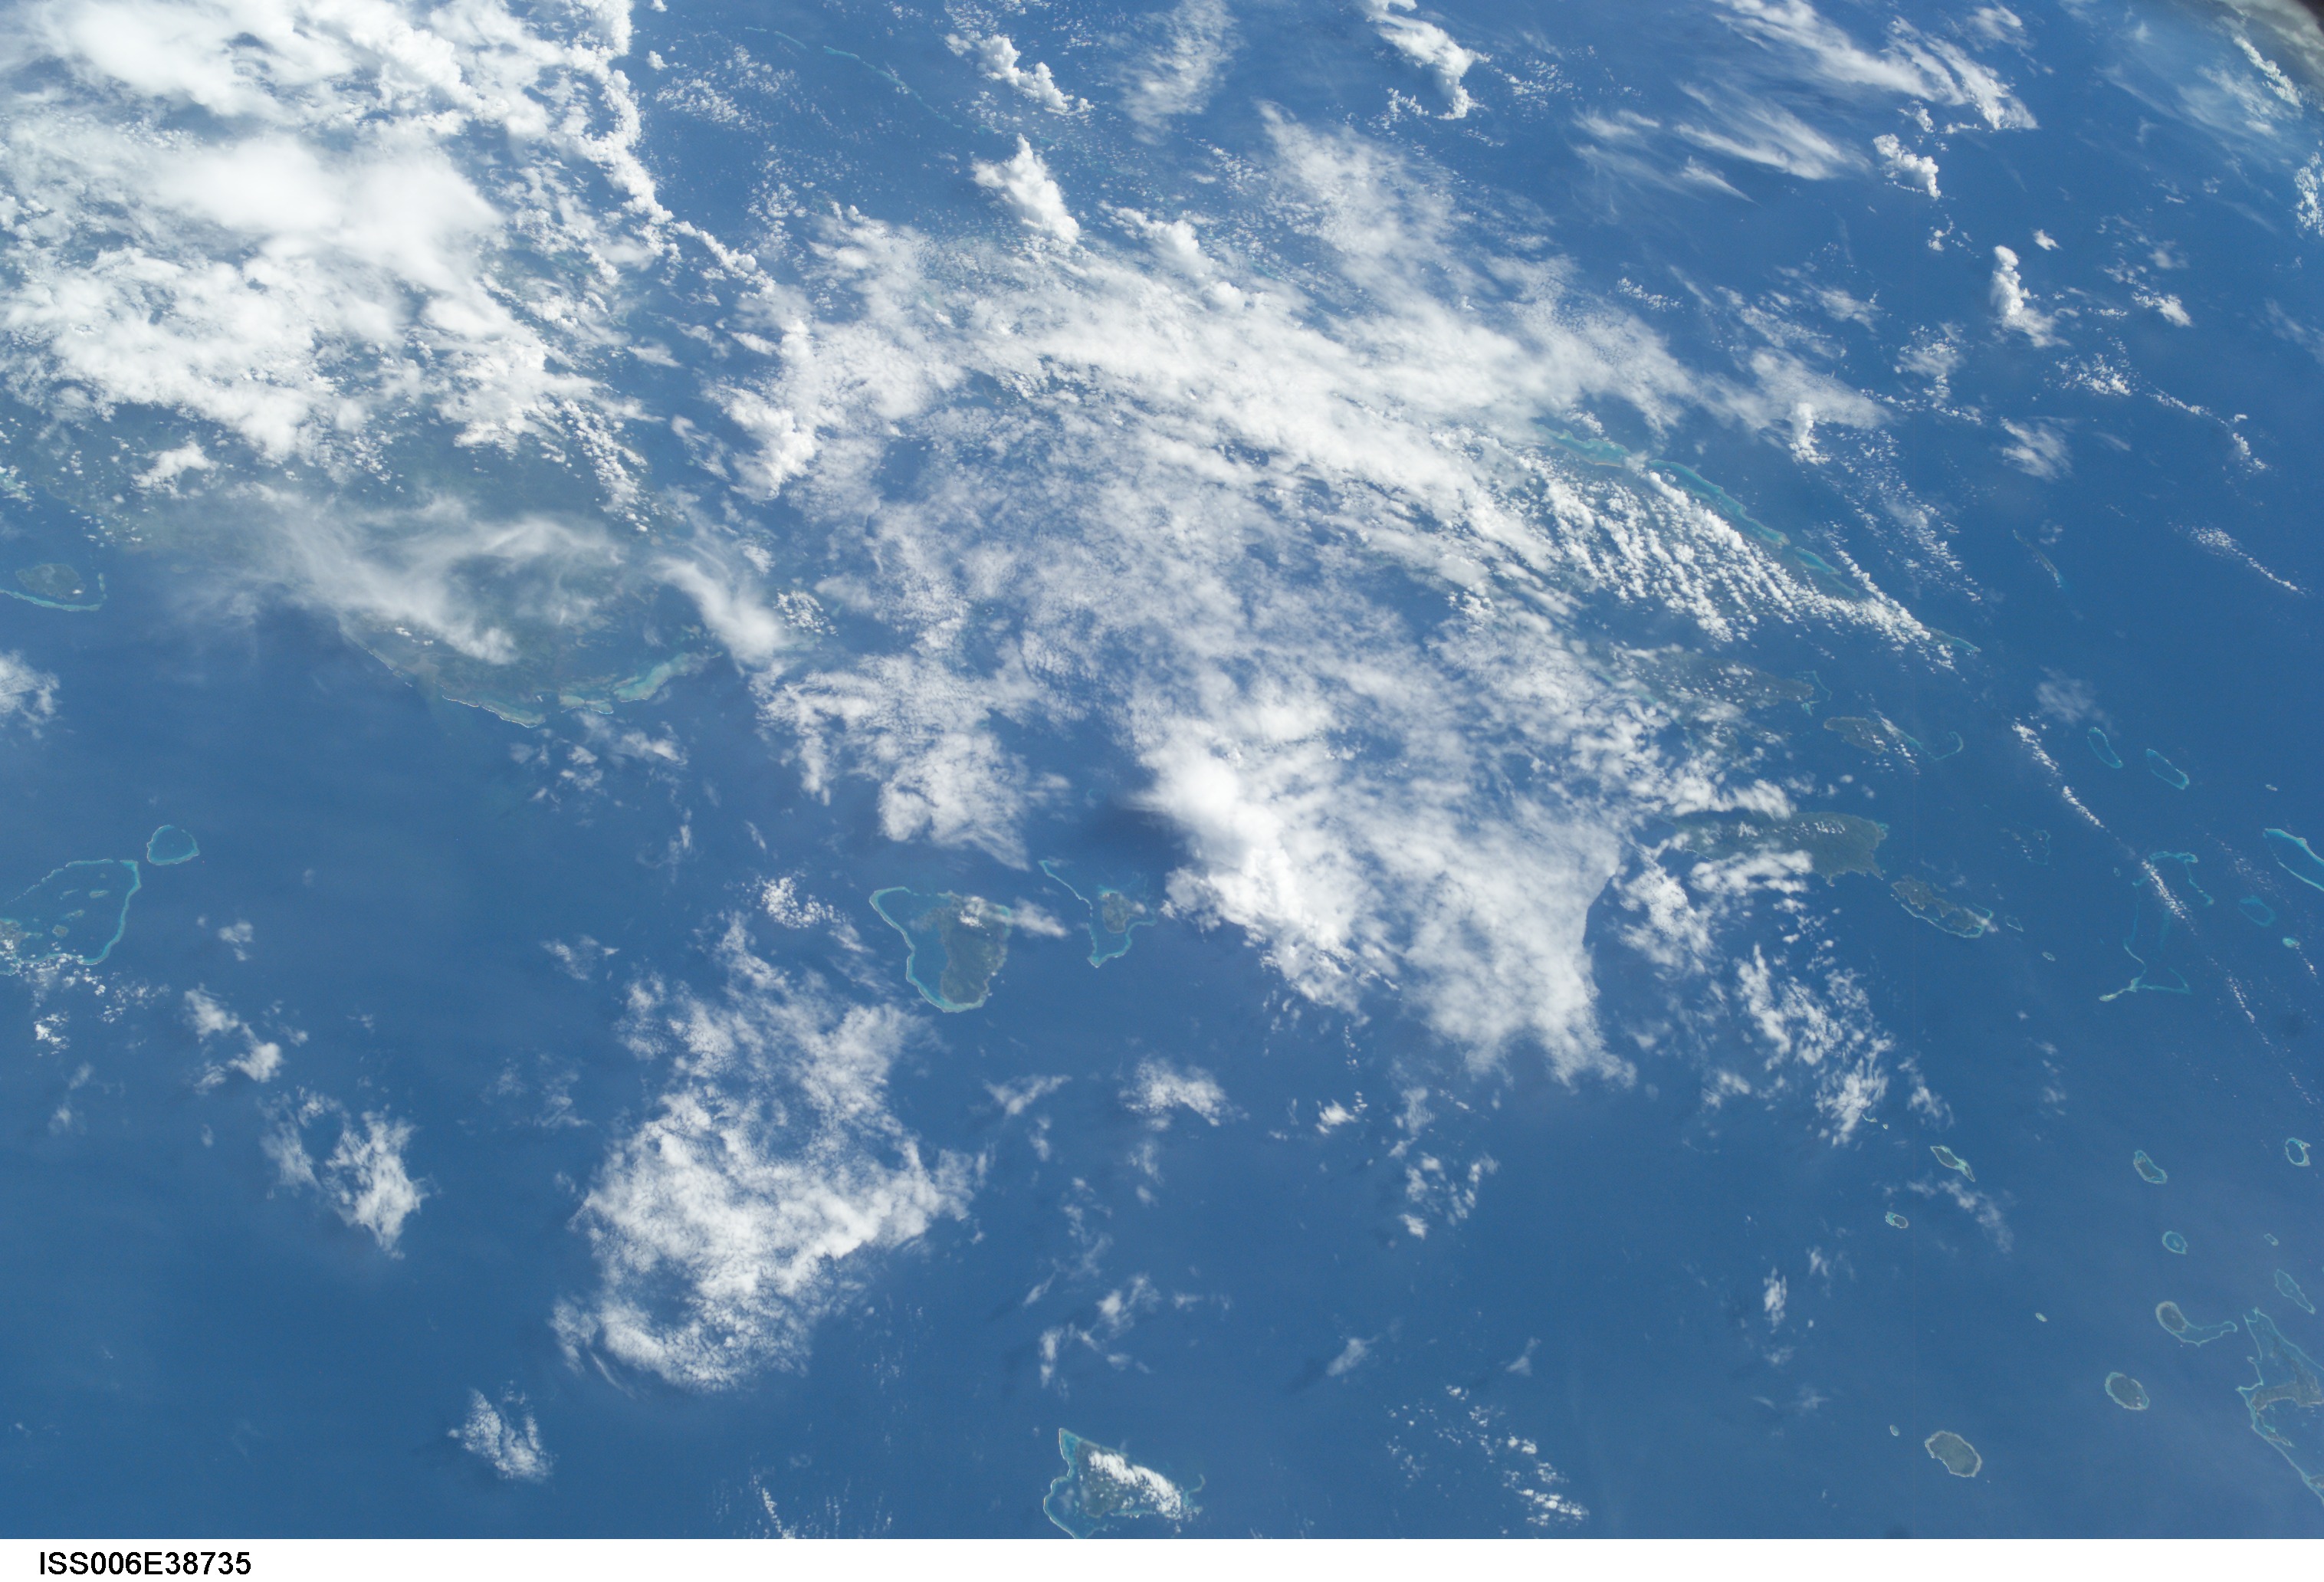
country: FIJI ISLANDS
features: VITI LEVU, KANDAVU PASSAGE
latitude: -17.5
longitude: 179.0
